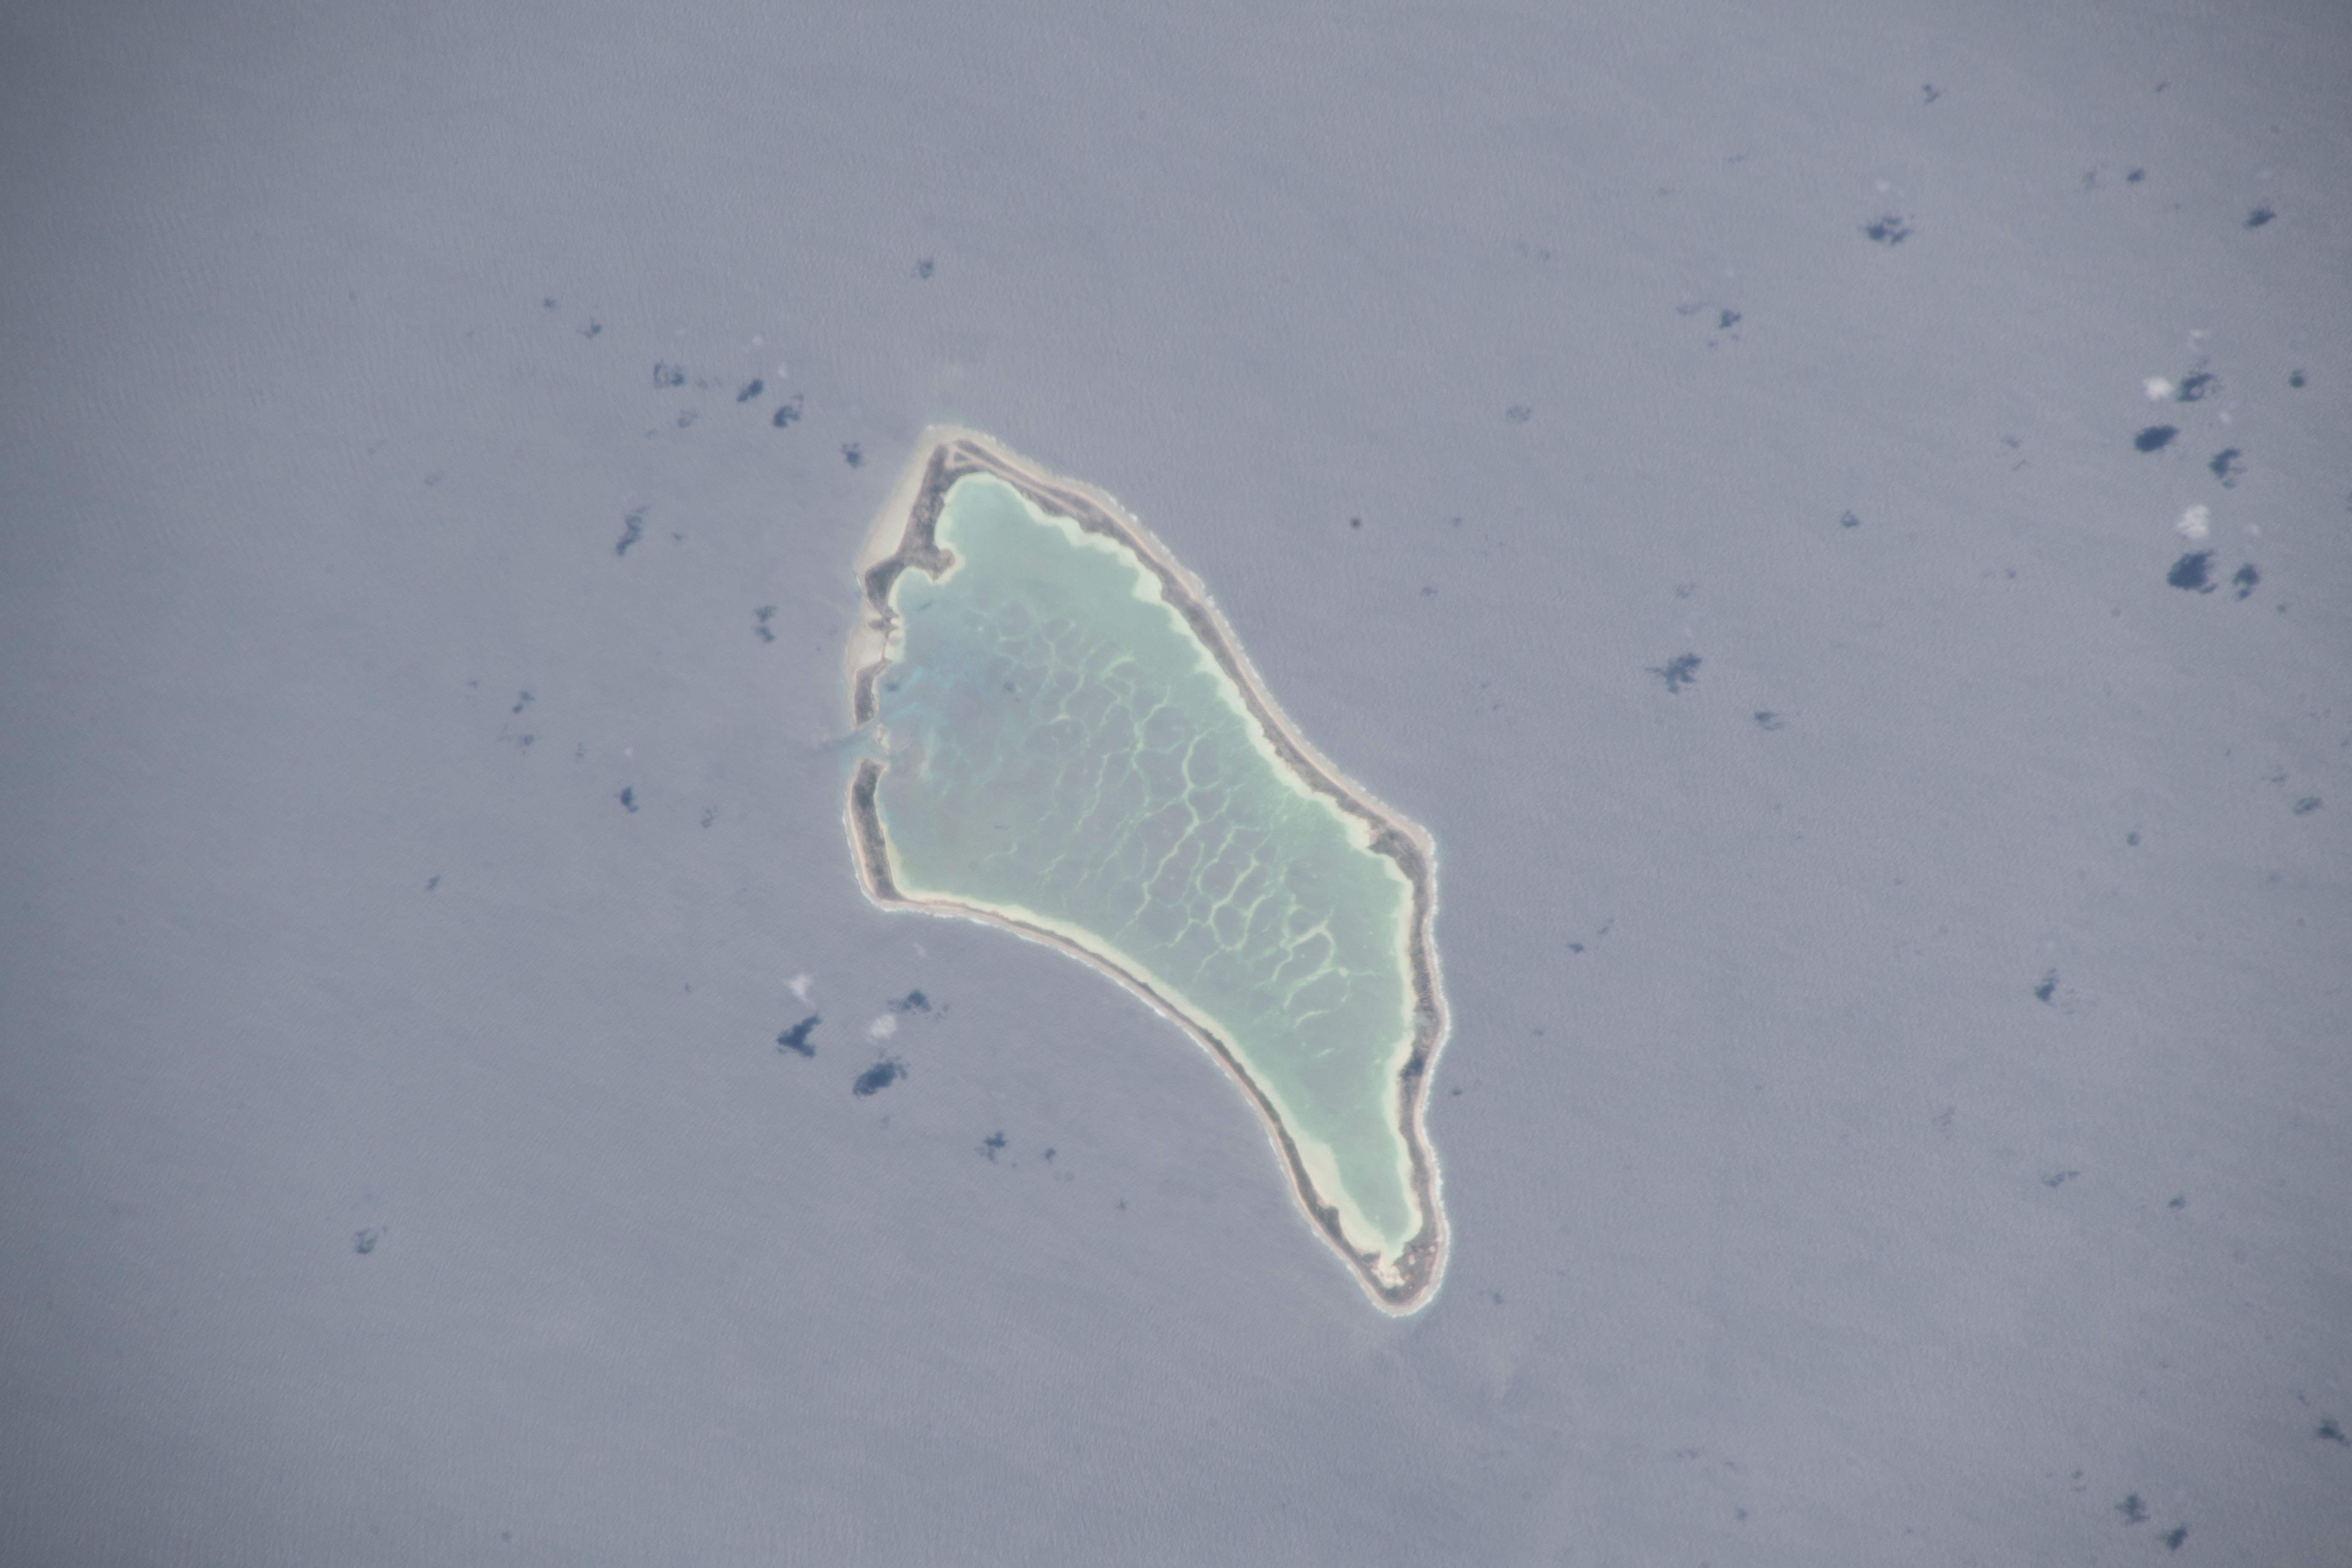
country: KIRIBATI
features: CANTON ATOLL, PACIFIC OCEAN, PHOENIX ISLANDS, SUNGLINT
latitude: -2.8
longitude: -171.7
